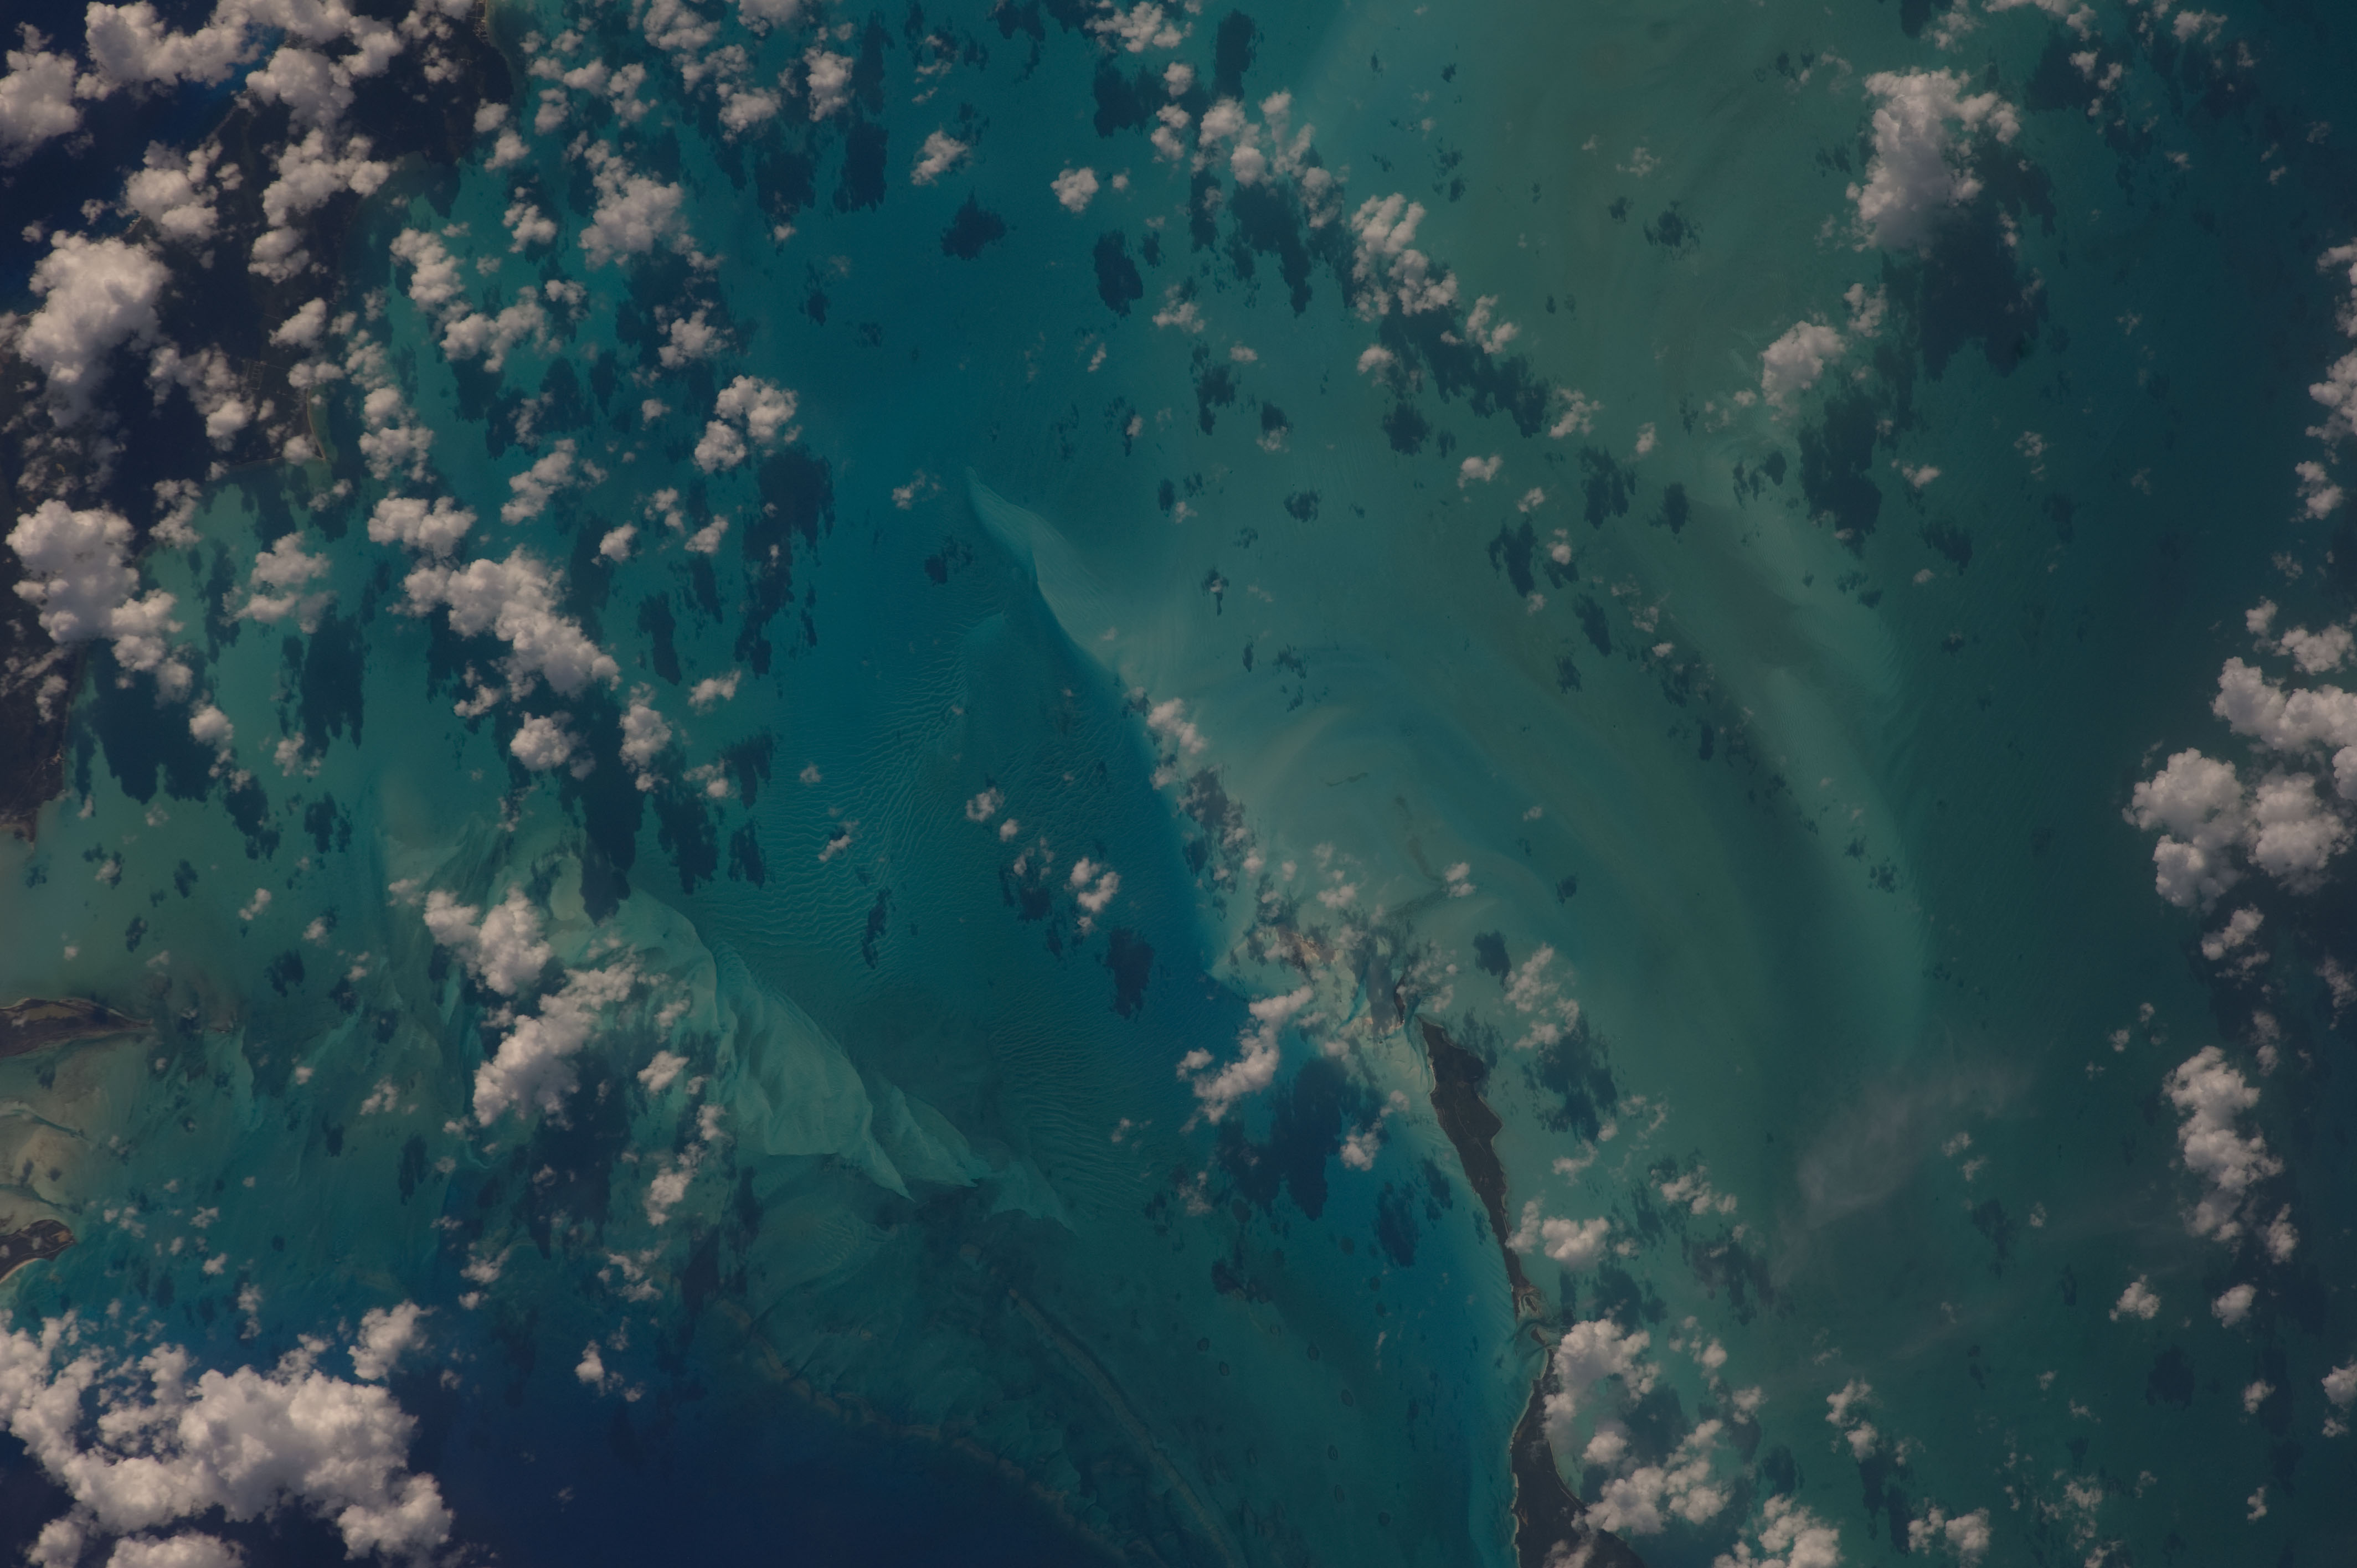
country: BAHAMAS
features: REEFS, GREAT EXUMA I., LONG I.
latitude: 23.4
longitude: -75.3
